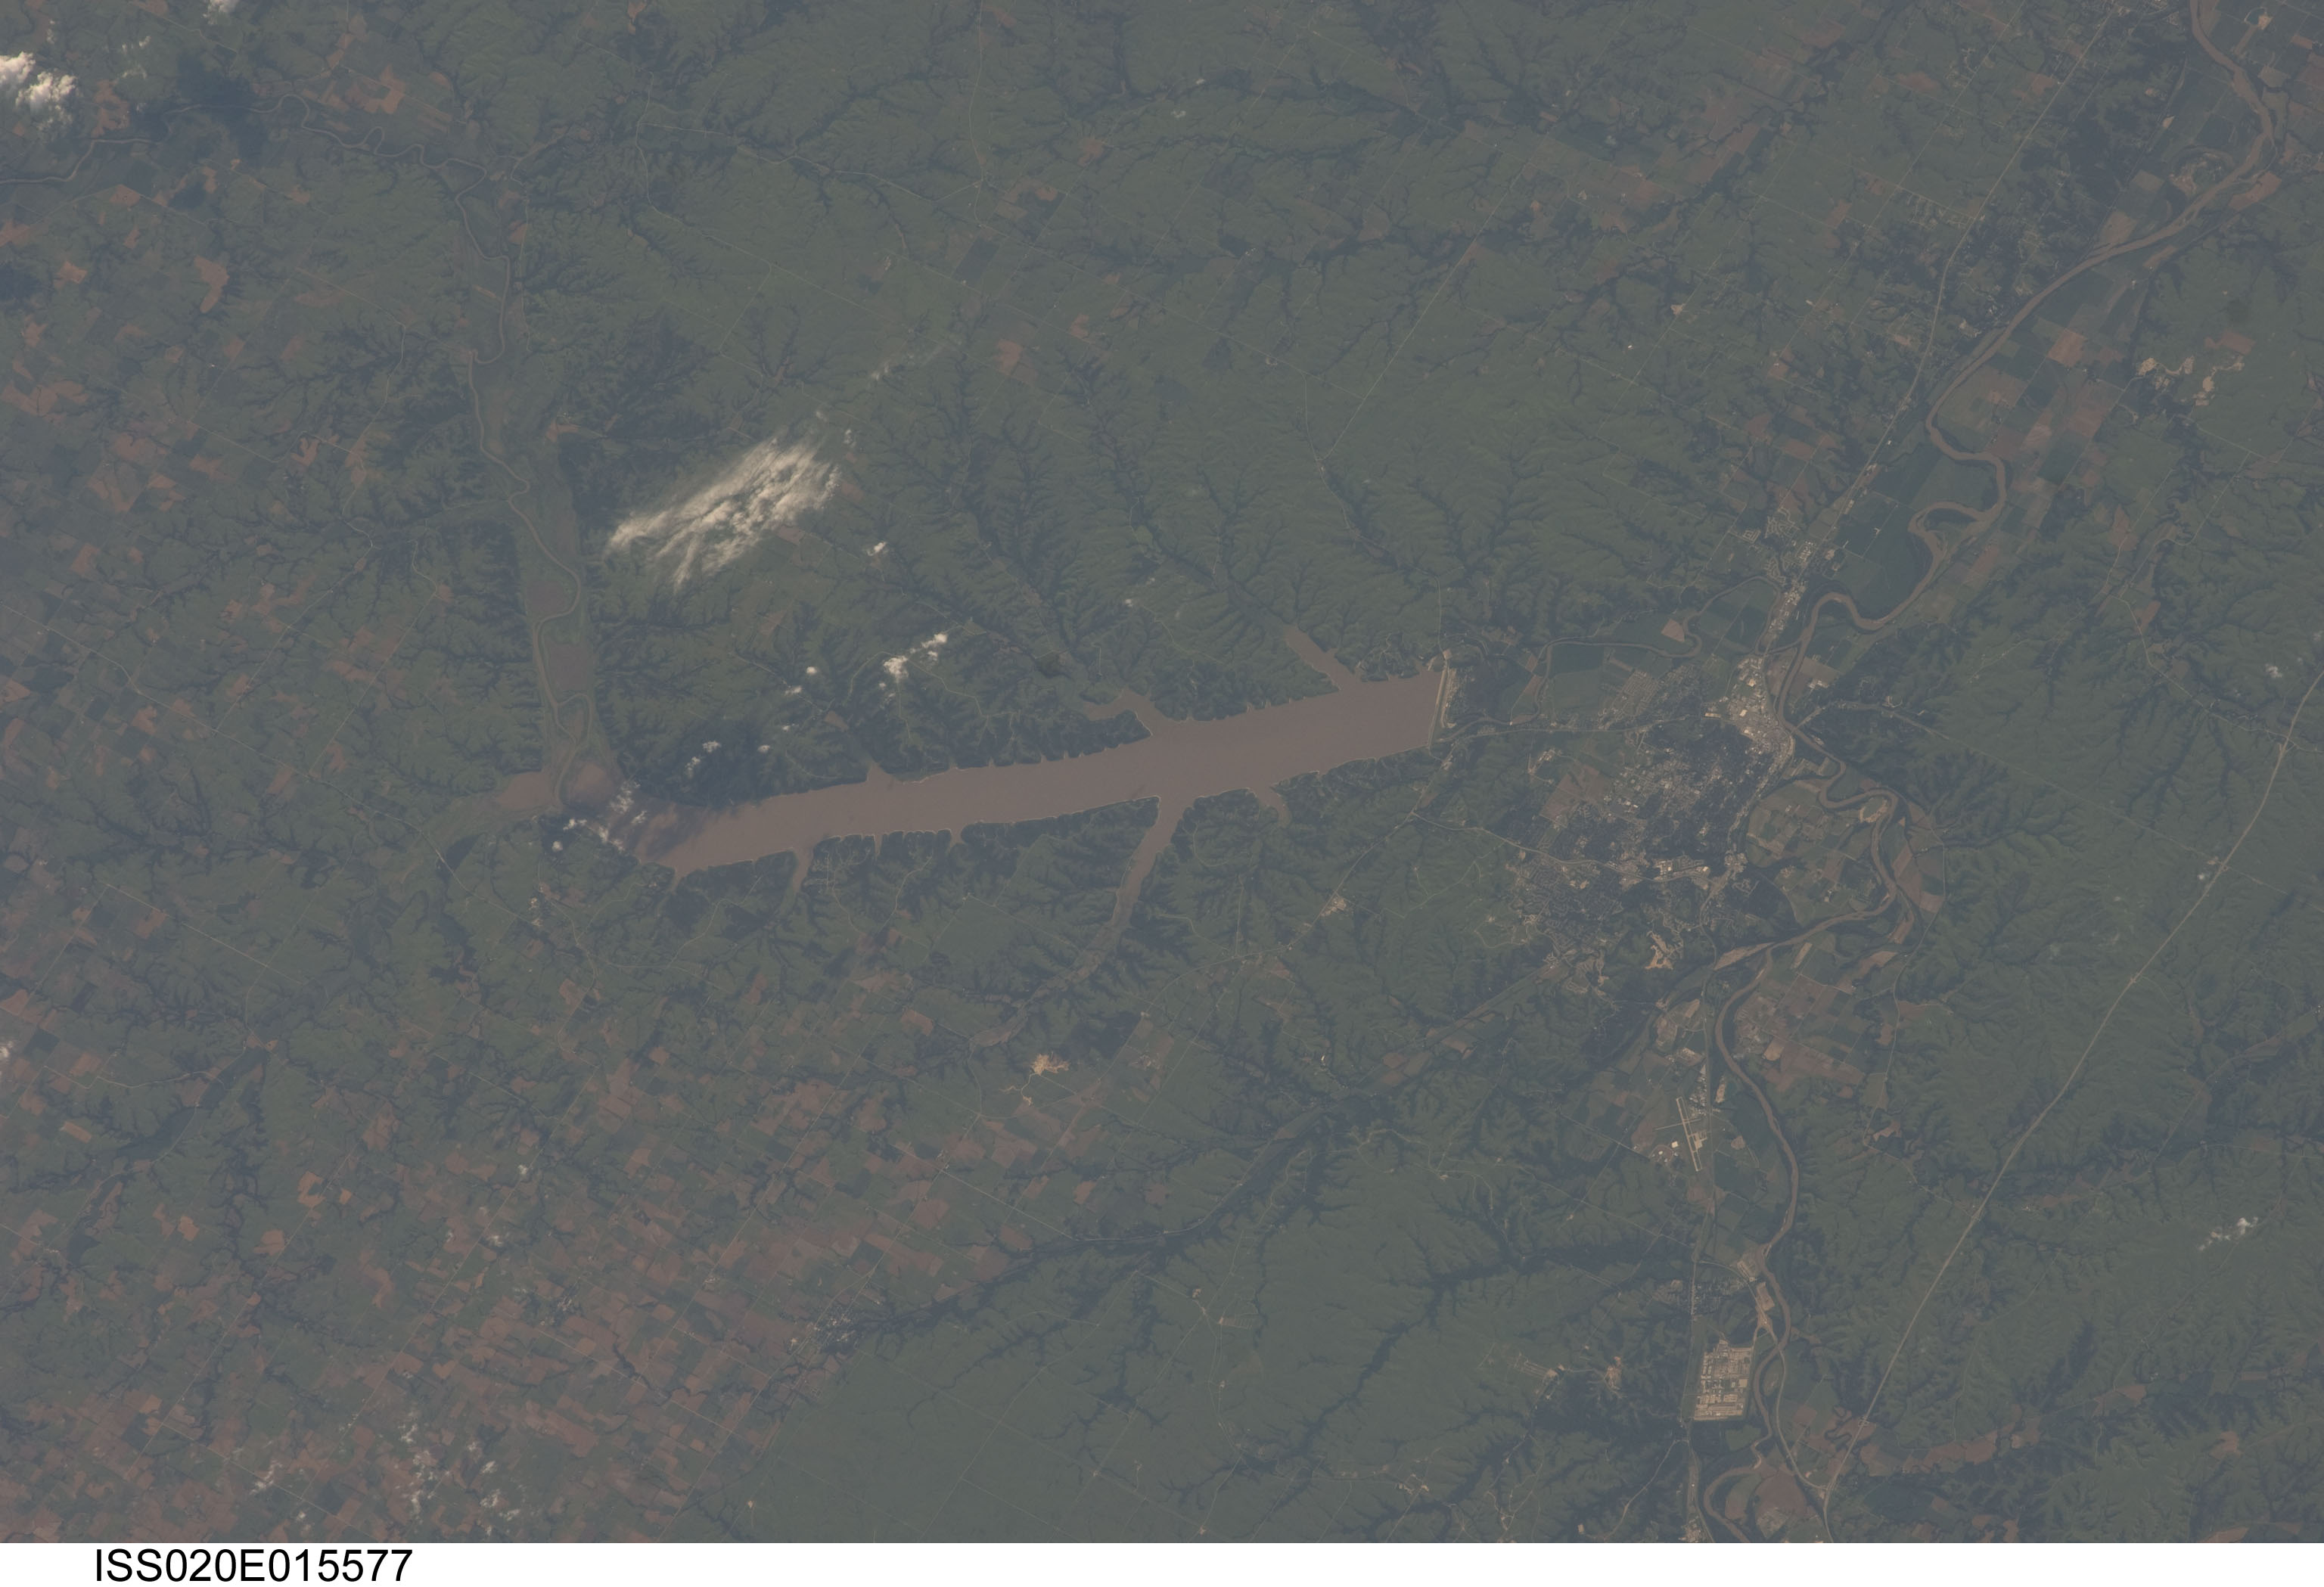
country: USA-KANSAS
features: RANDOLPH,RILEY,LEONARDVILLE,MANHATTAN,KANSAS,BIG BLUE RIVER,OLSBURG,TUTTLE CREEK LAKE
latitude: 39.3
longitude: -96.7
